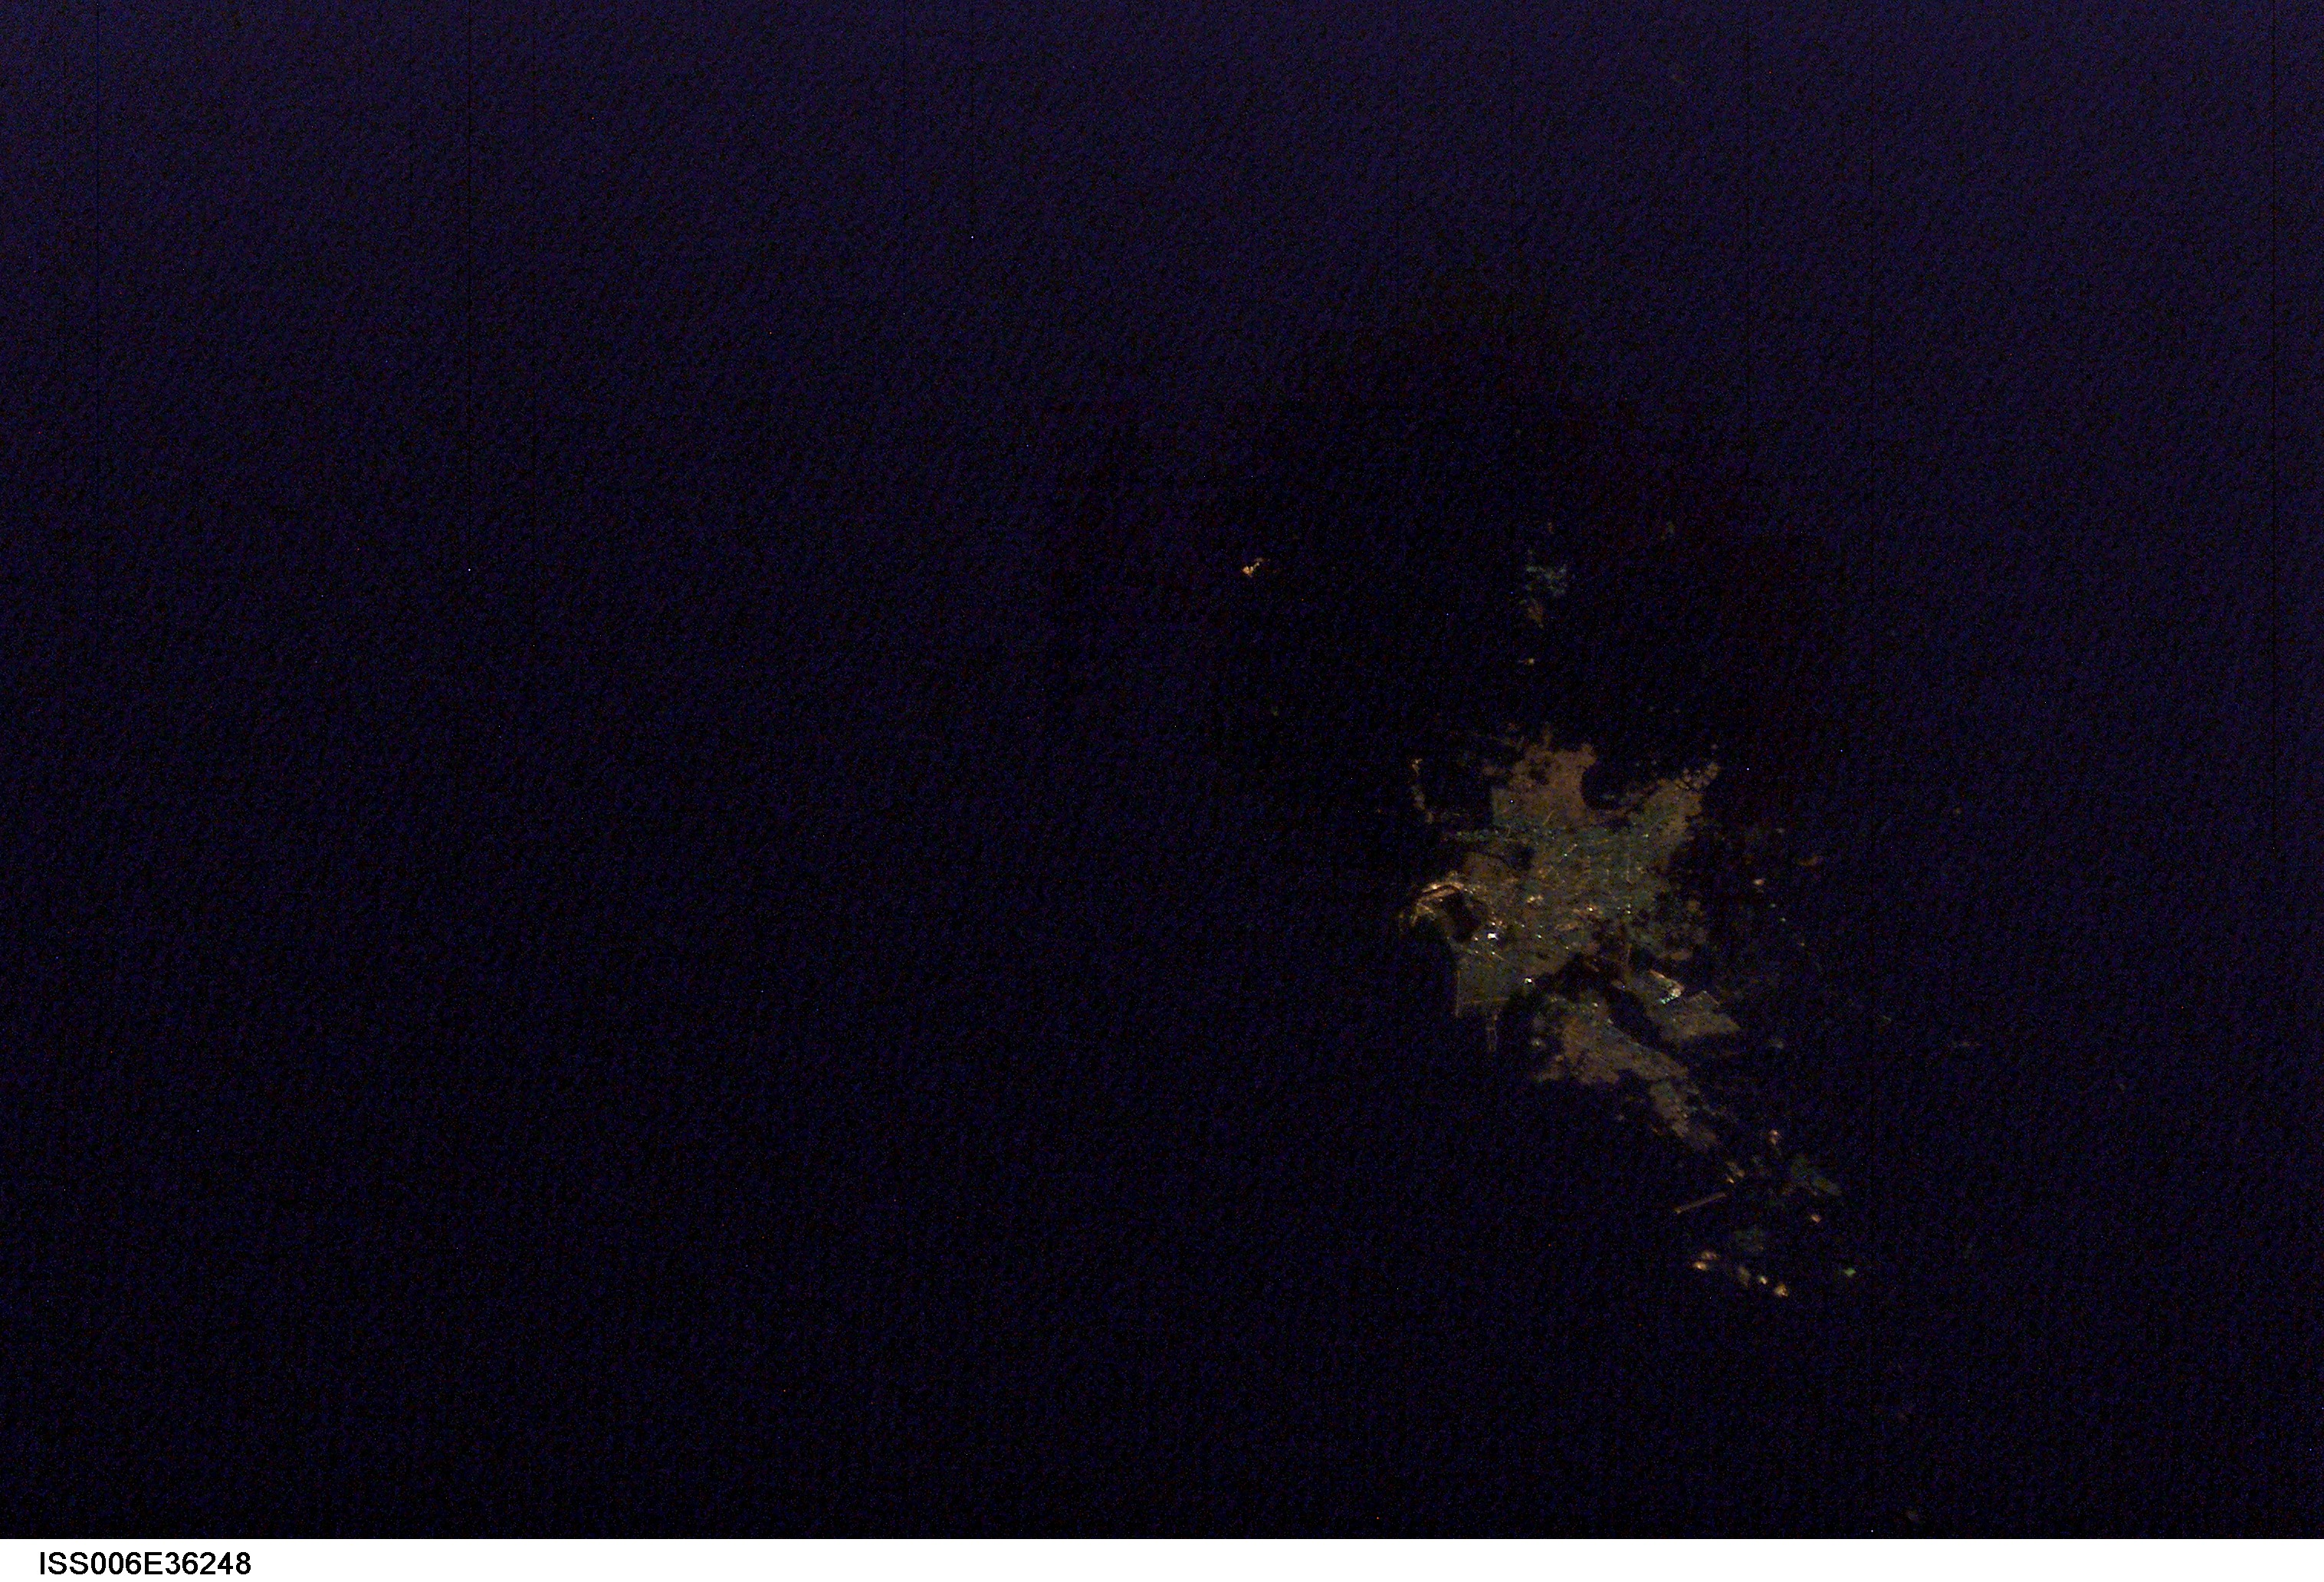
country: GULF OF OMAN
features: DARK EARTHOBS
